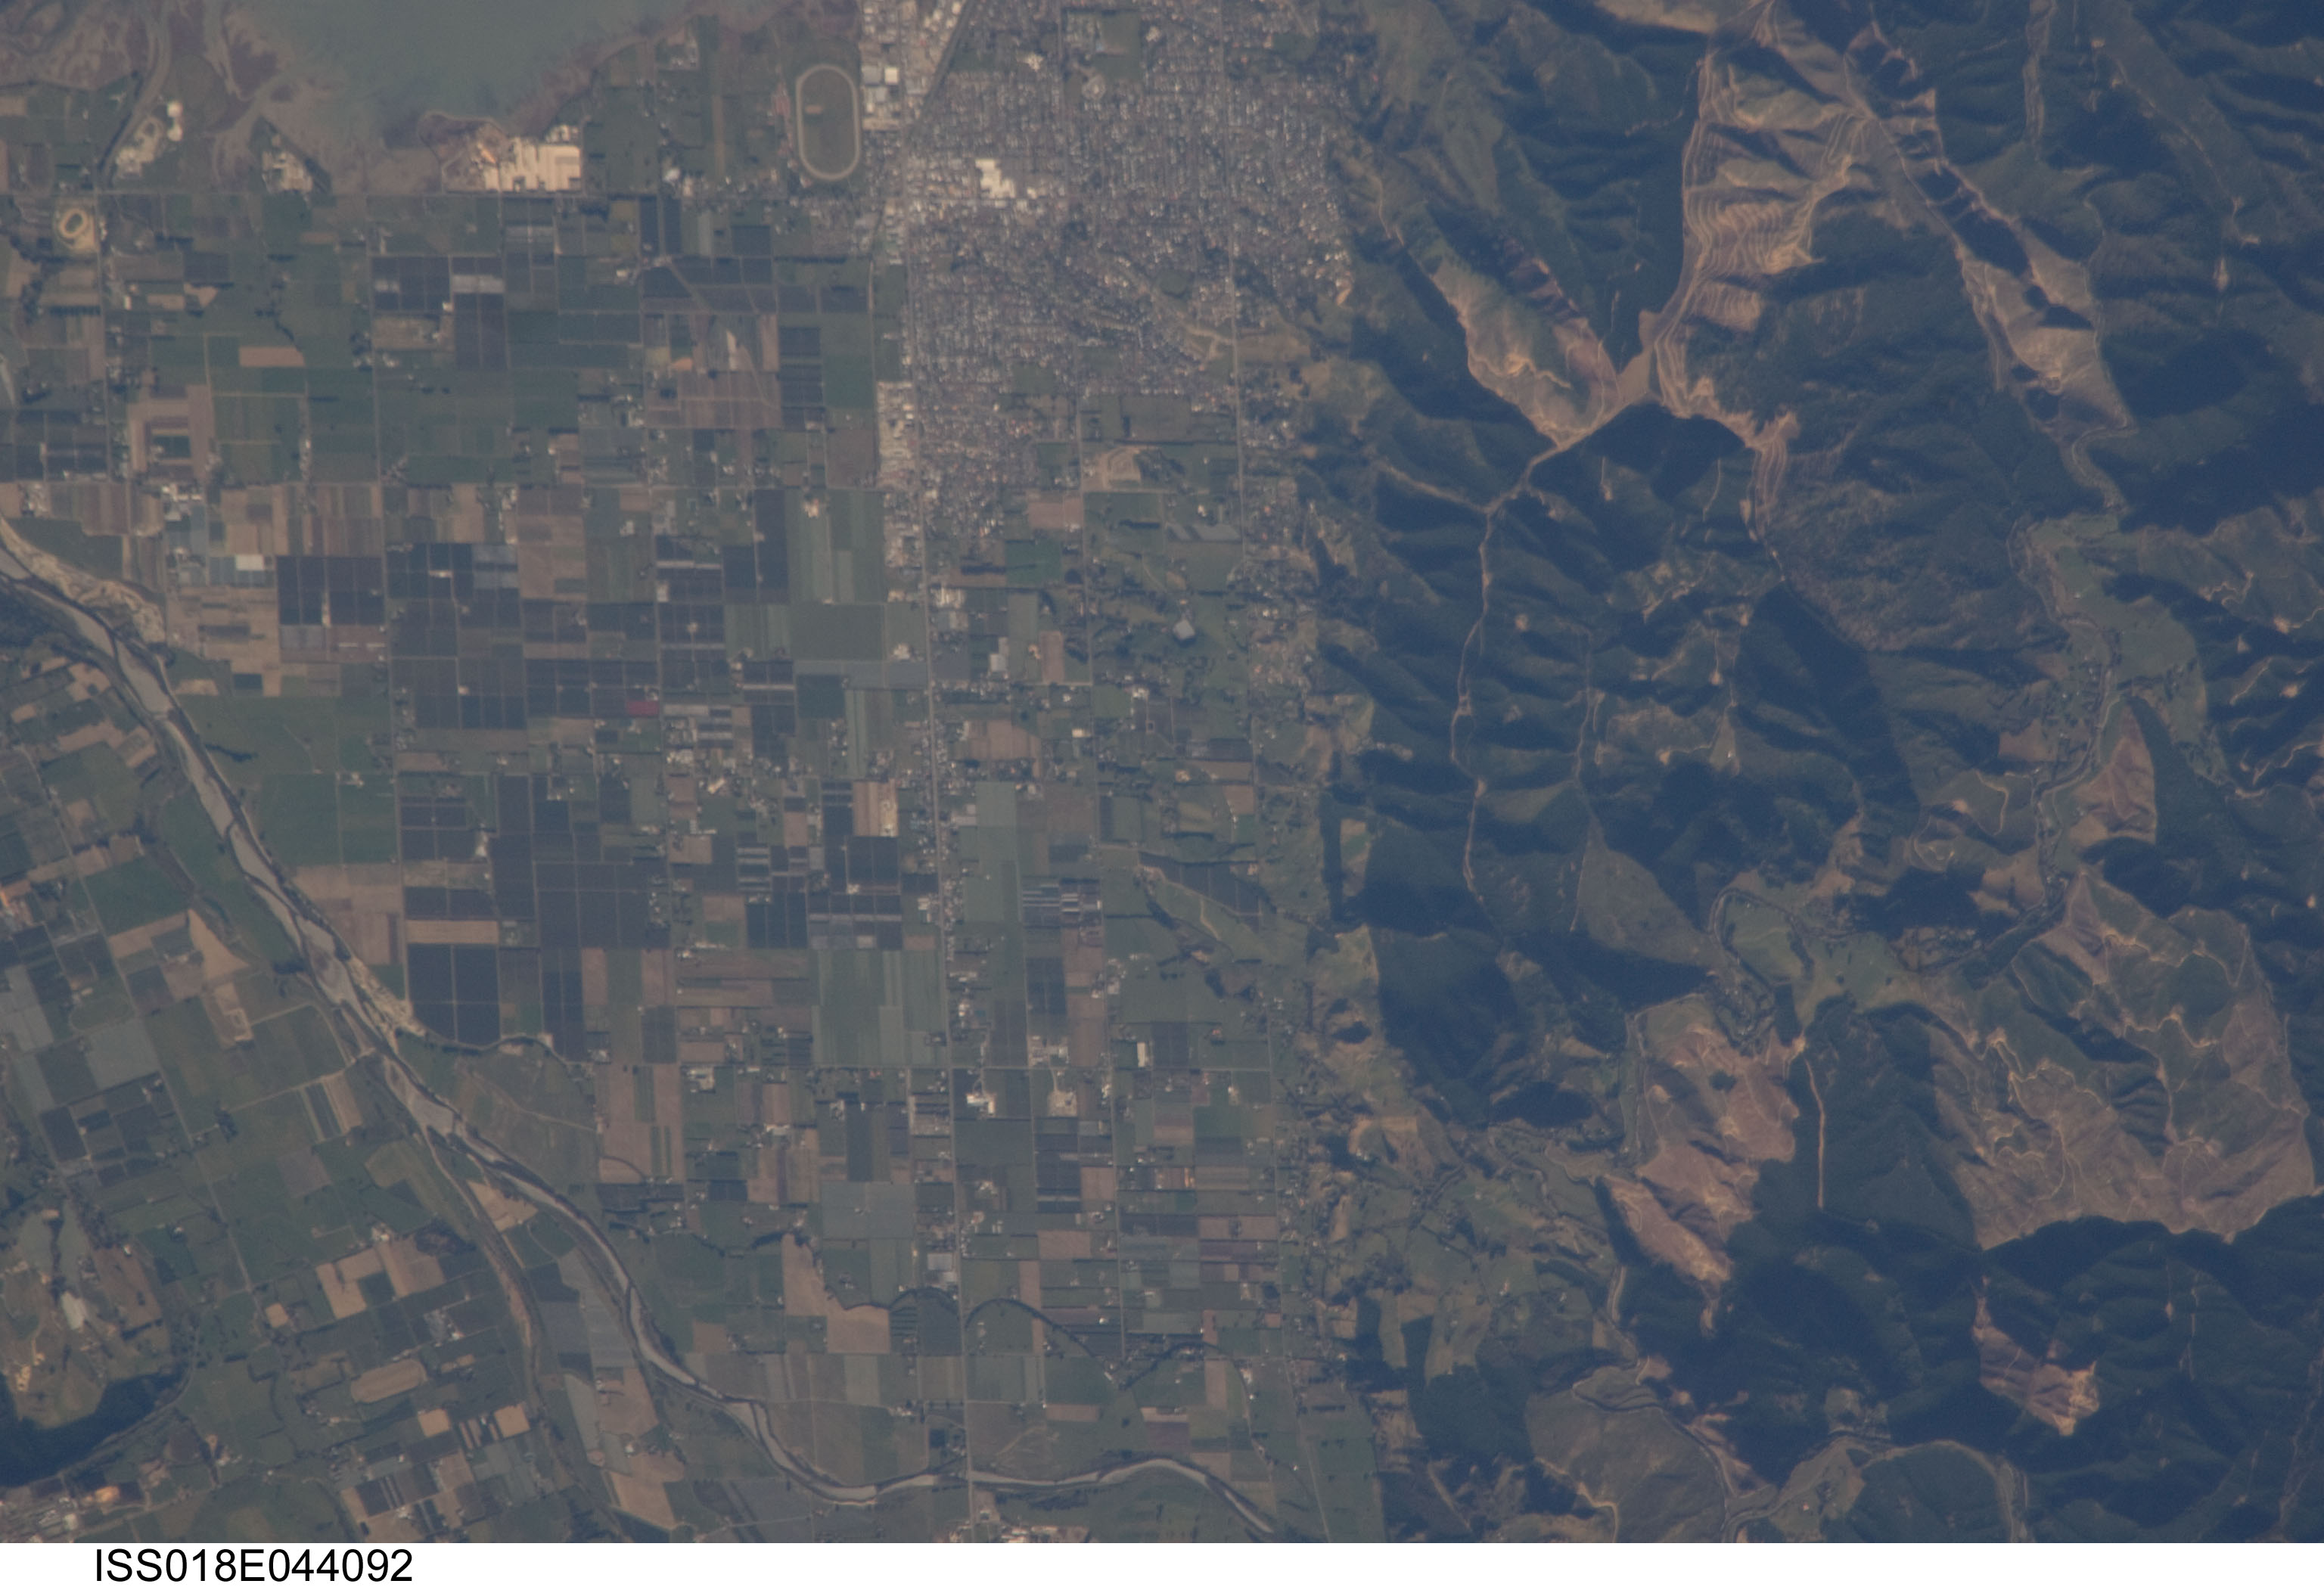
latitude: -41.4
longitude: 173.2
